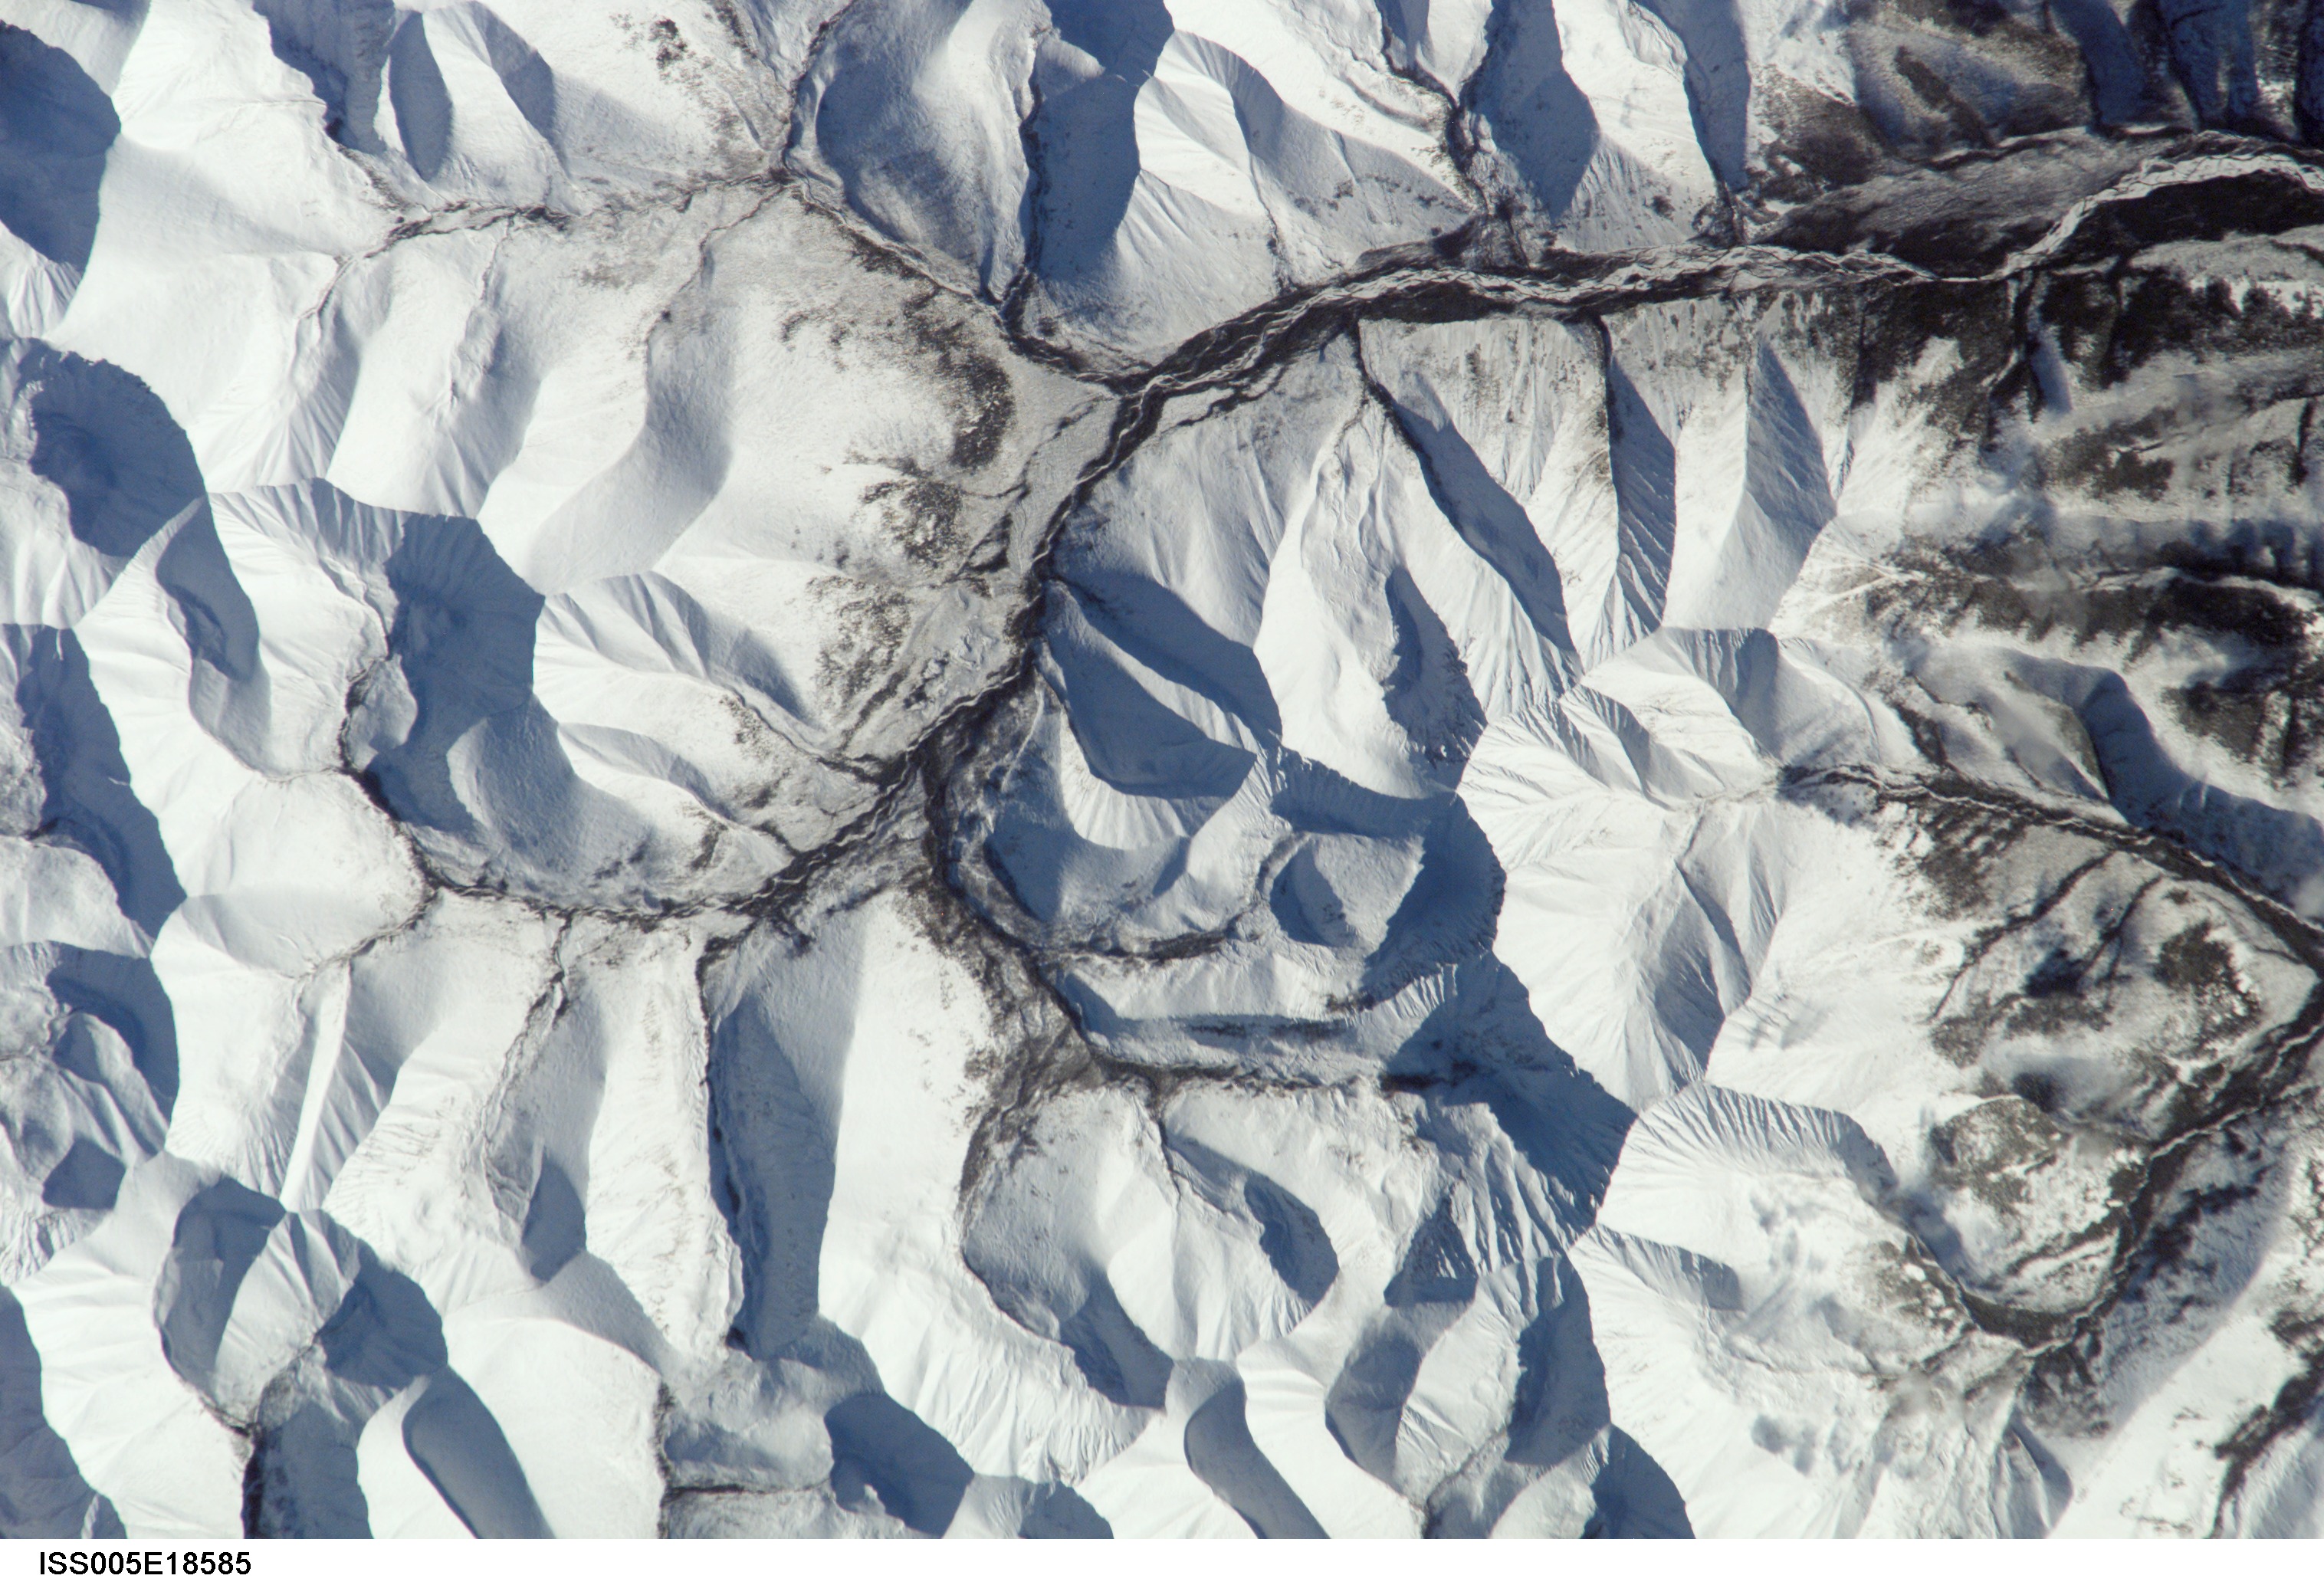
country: RUSSIAN FEDERATION
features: SNOW COVERED PEAKS
